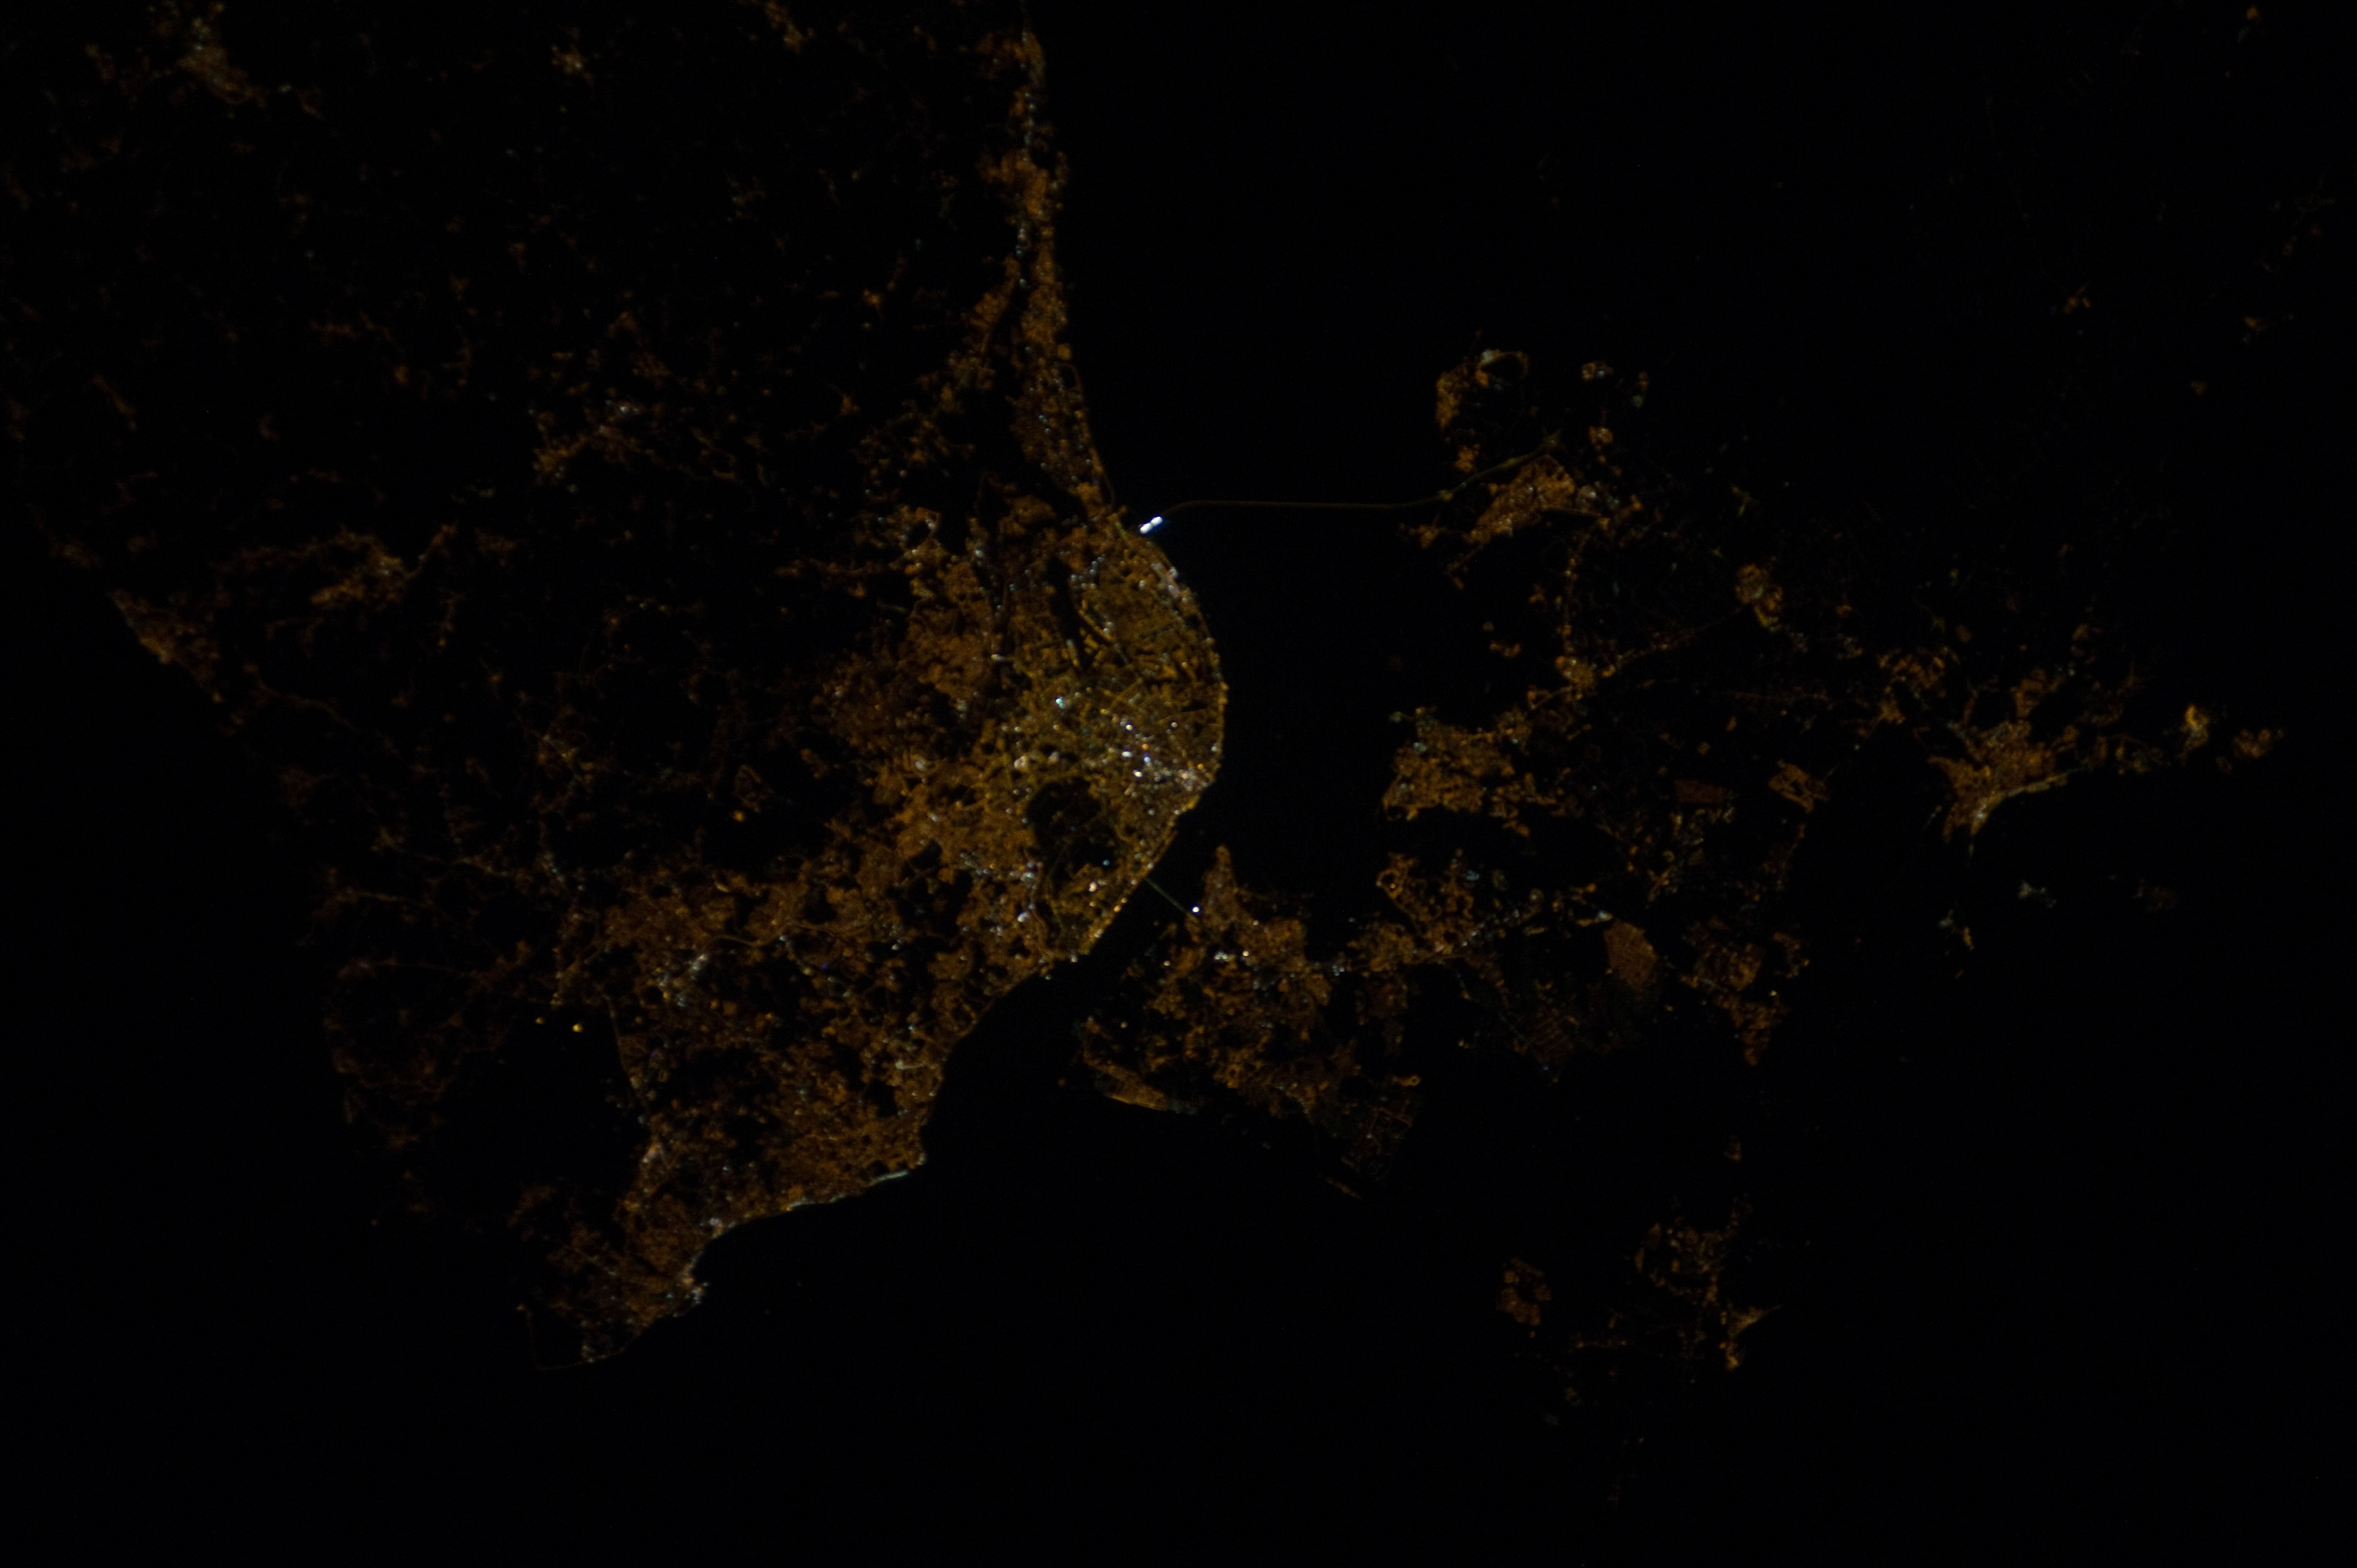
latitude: 38.7
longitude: -9.2
